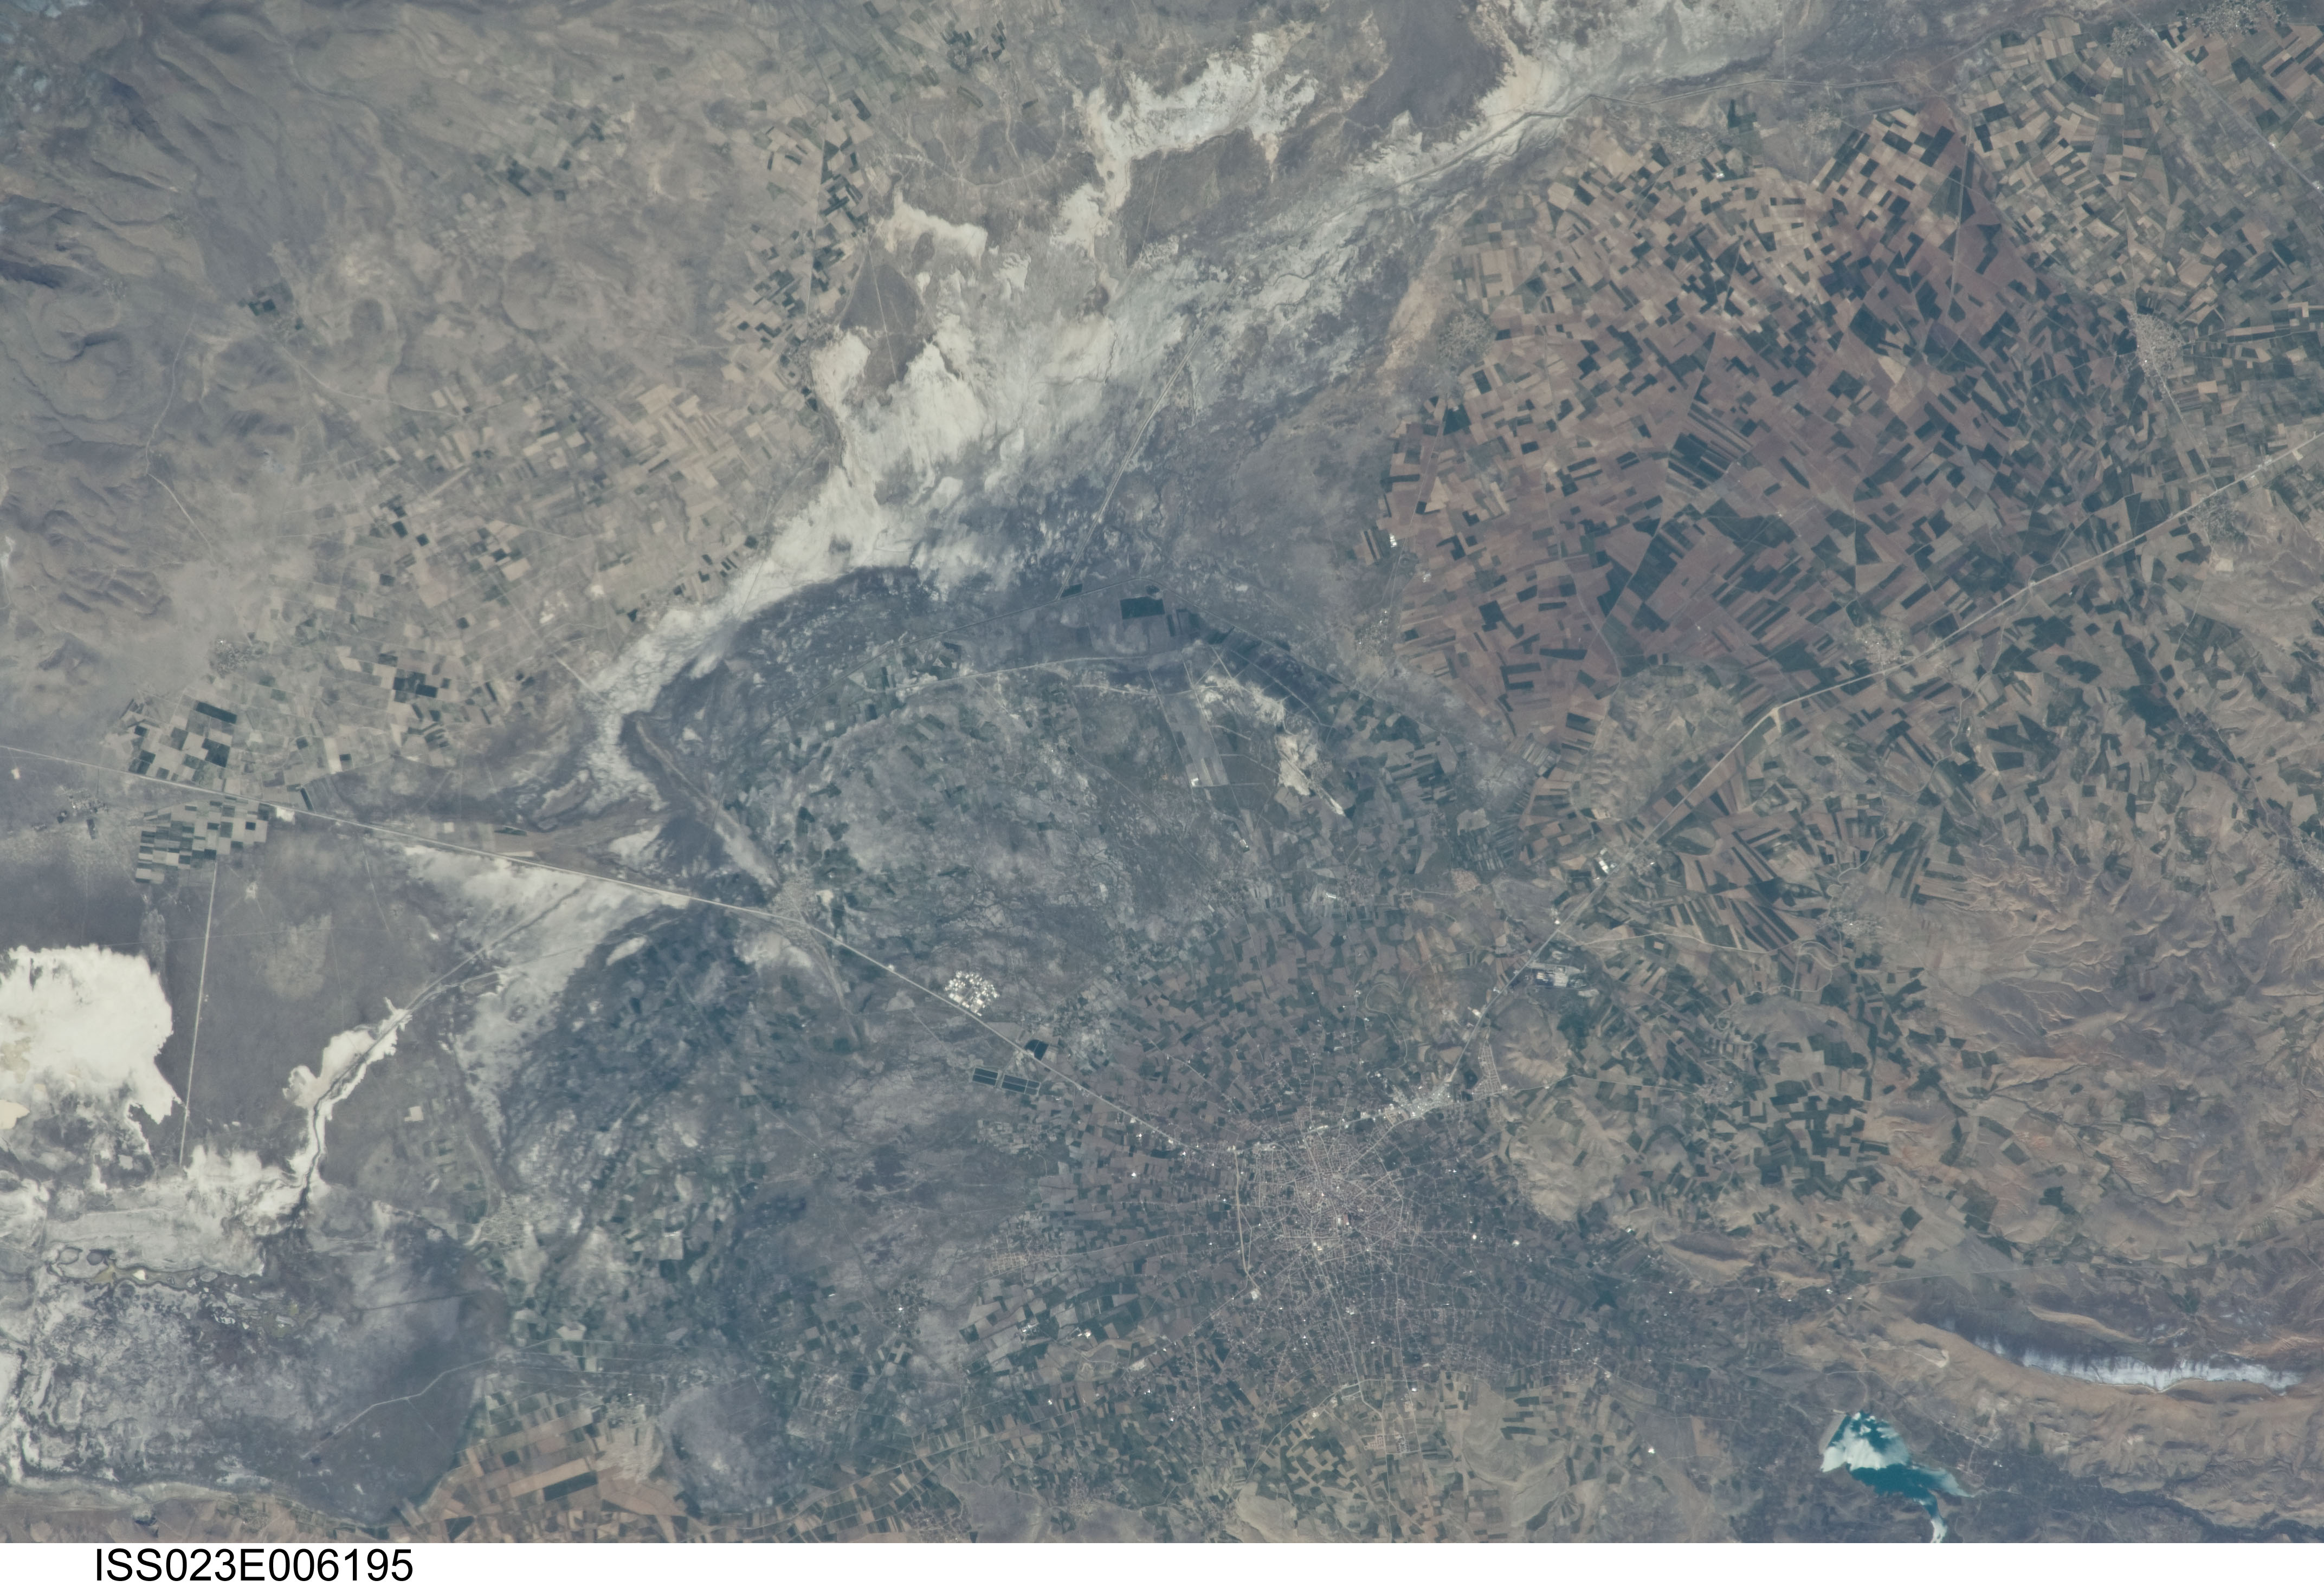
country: TURKEY
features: EREGLI PLAIN, EREGLI, AGR., ROADS
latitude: 37.7
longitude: 34.2
